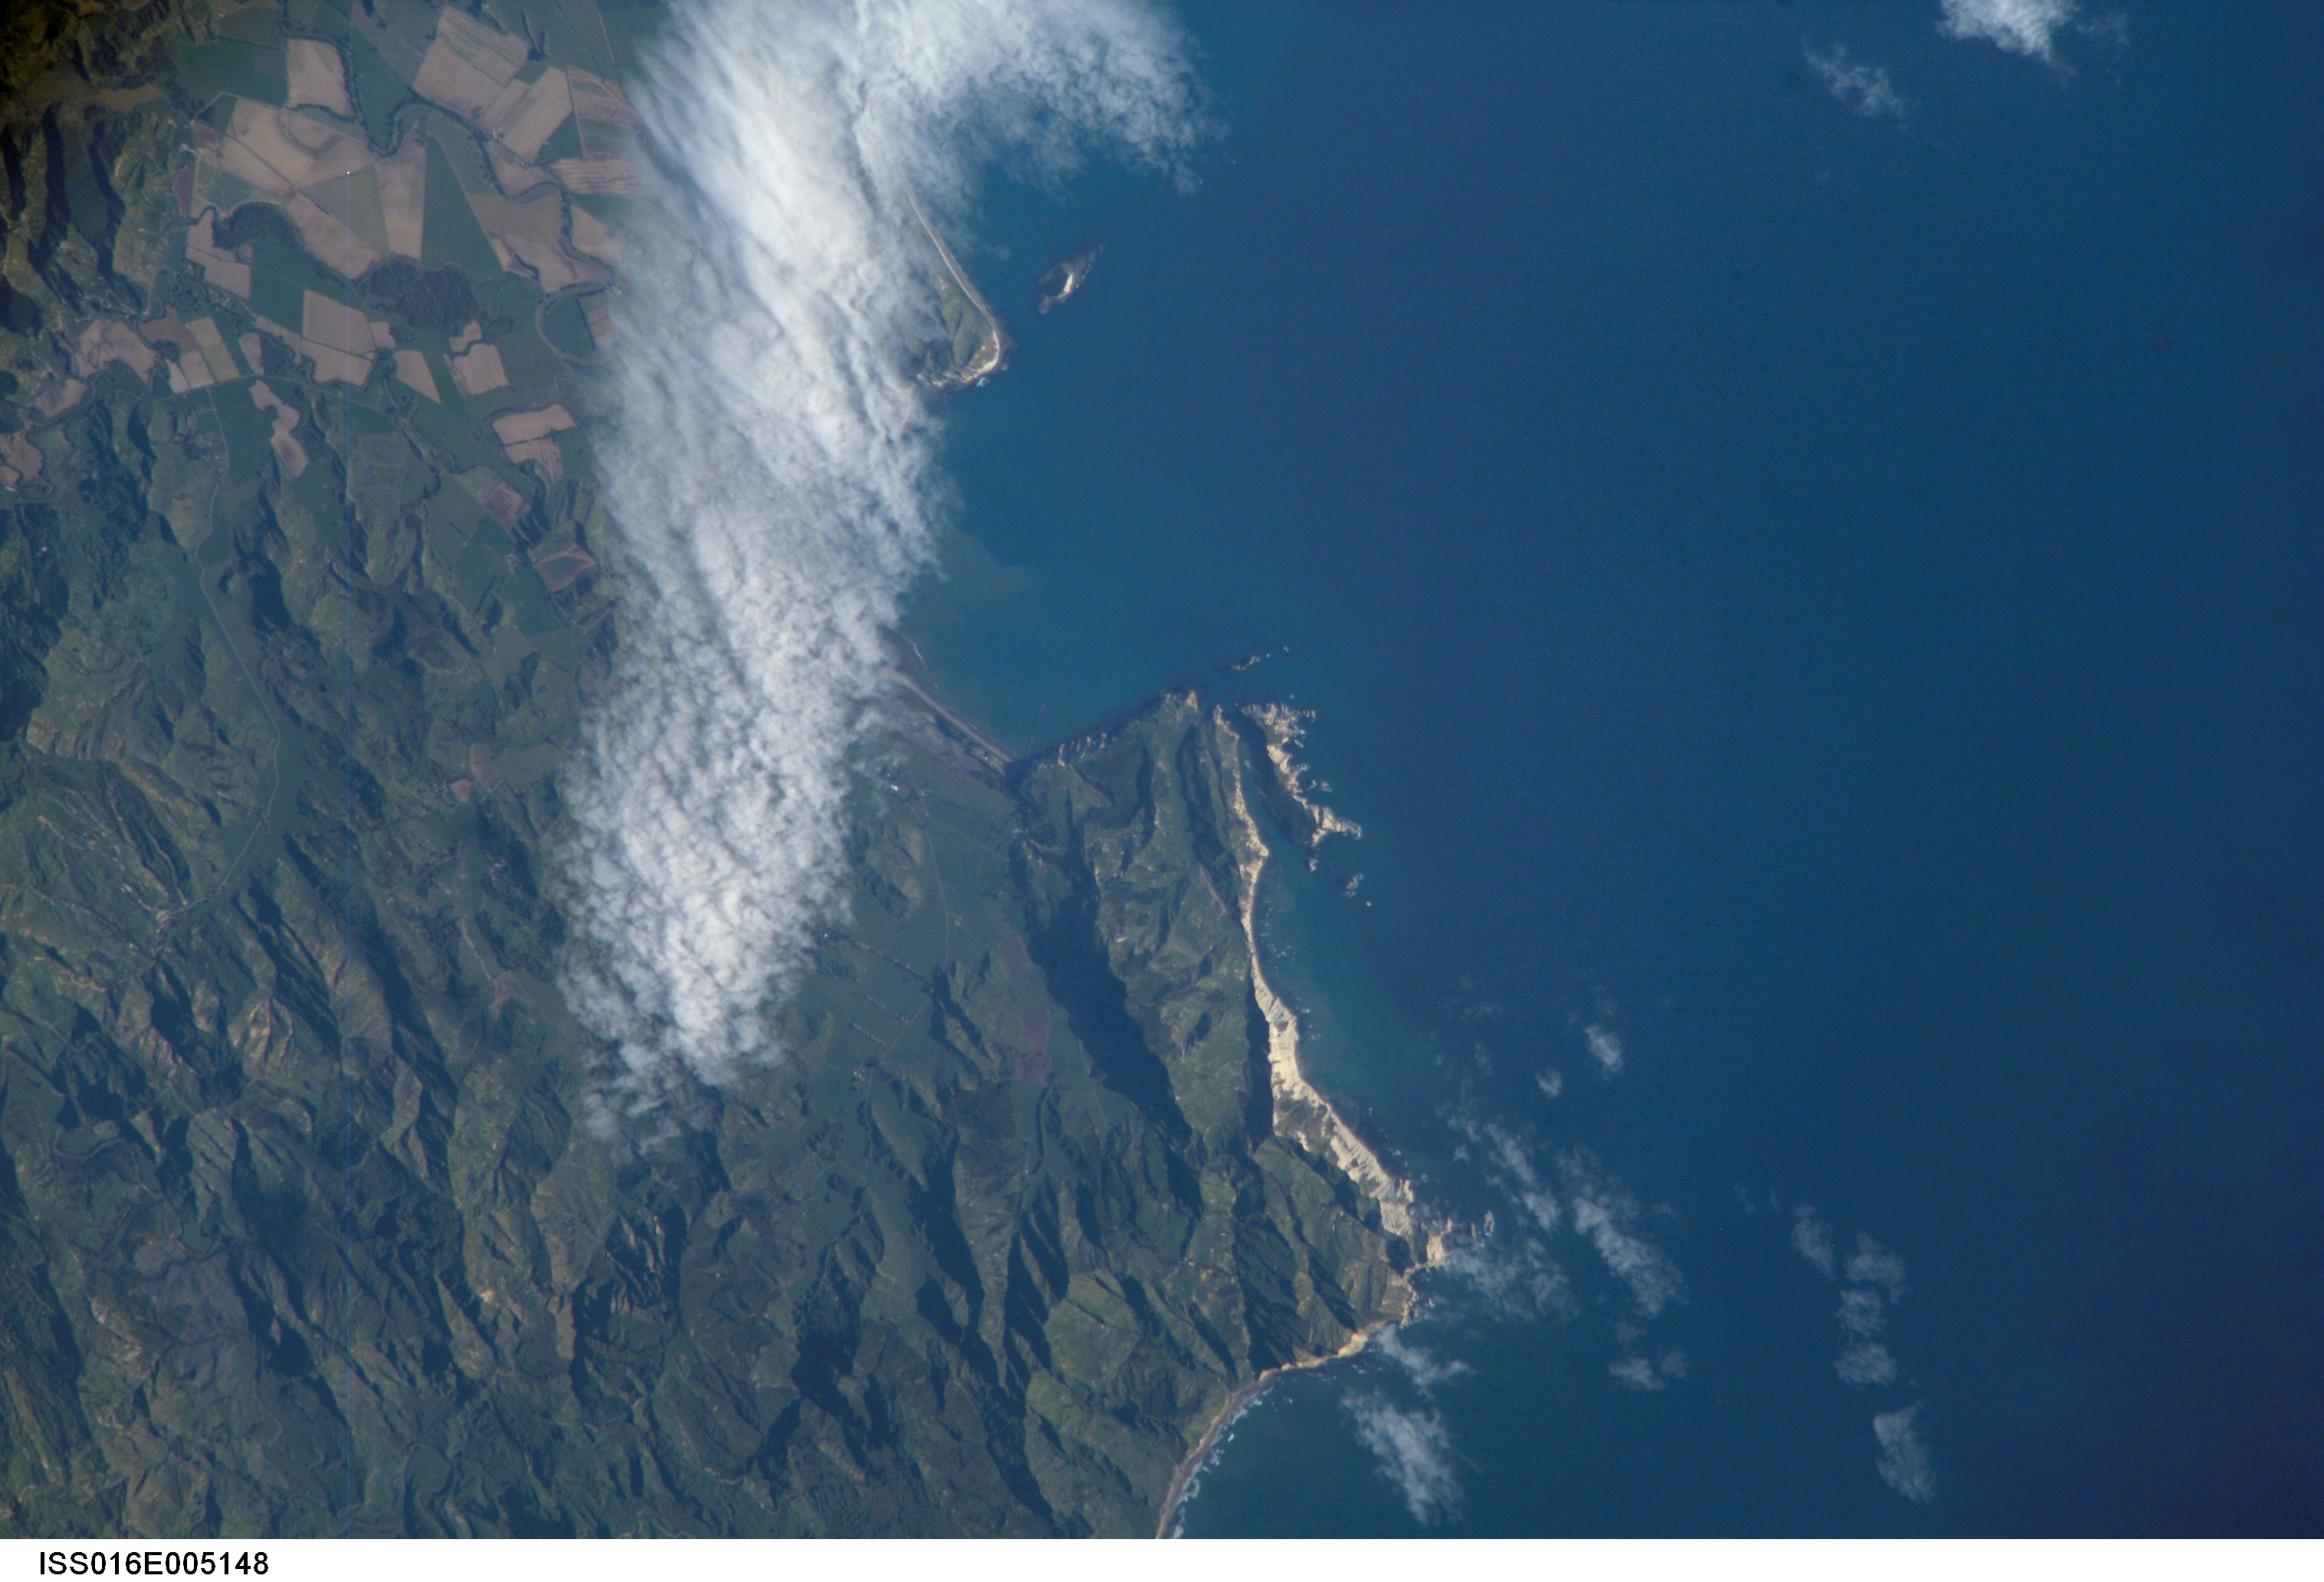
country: NEW ZEALAND-NI
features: TOLAGA BAY, POUREWA ISLAND
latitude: -38.3
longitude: 178.3
